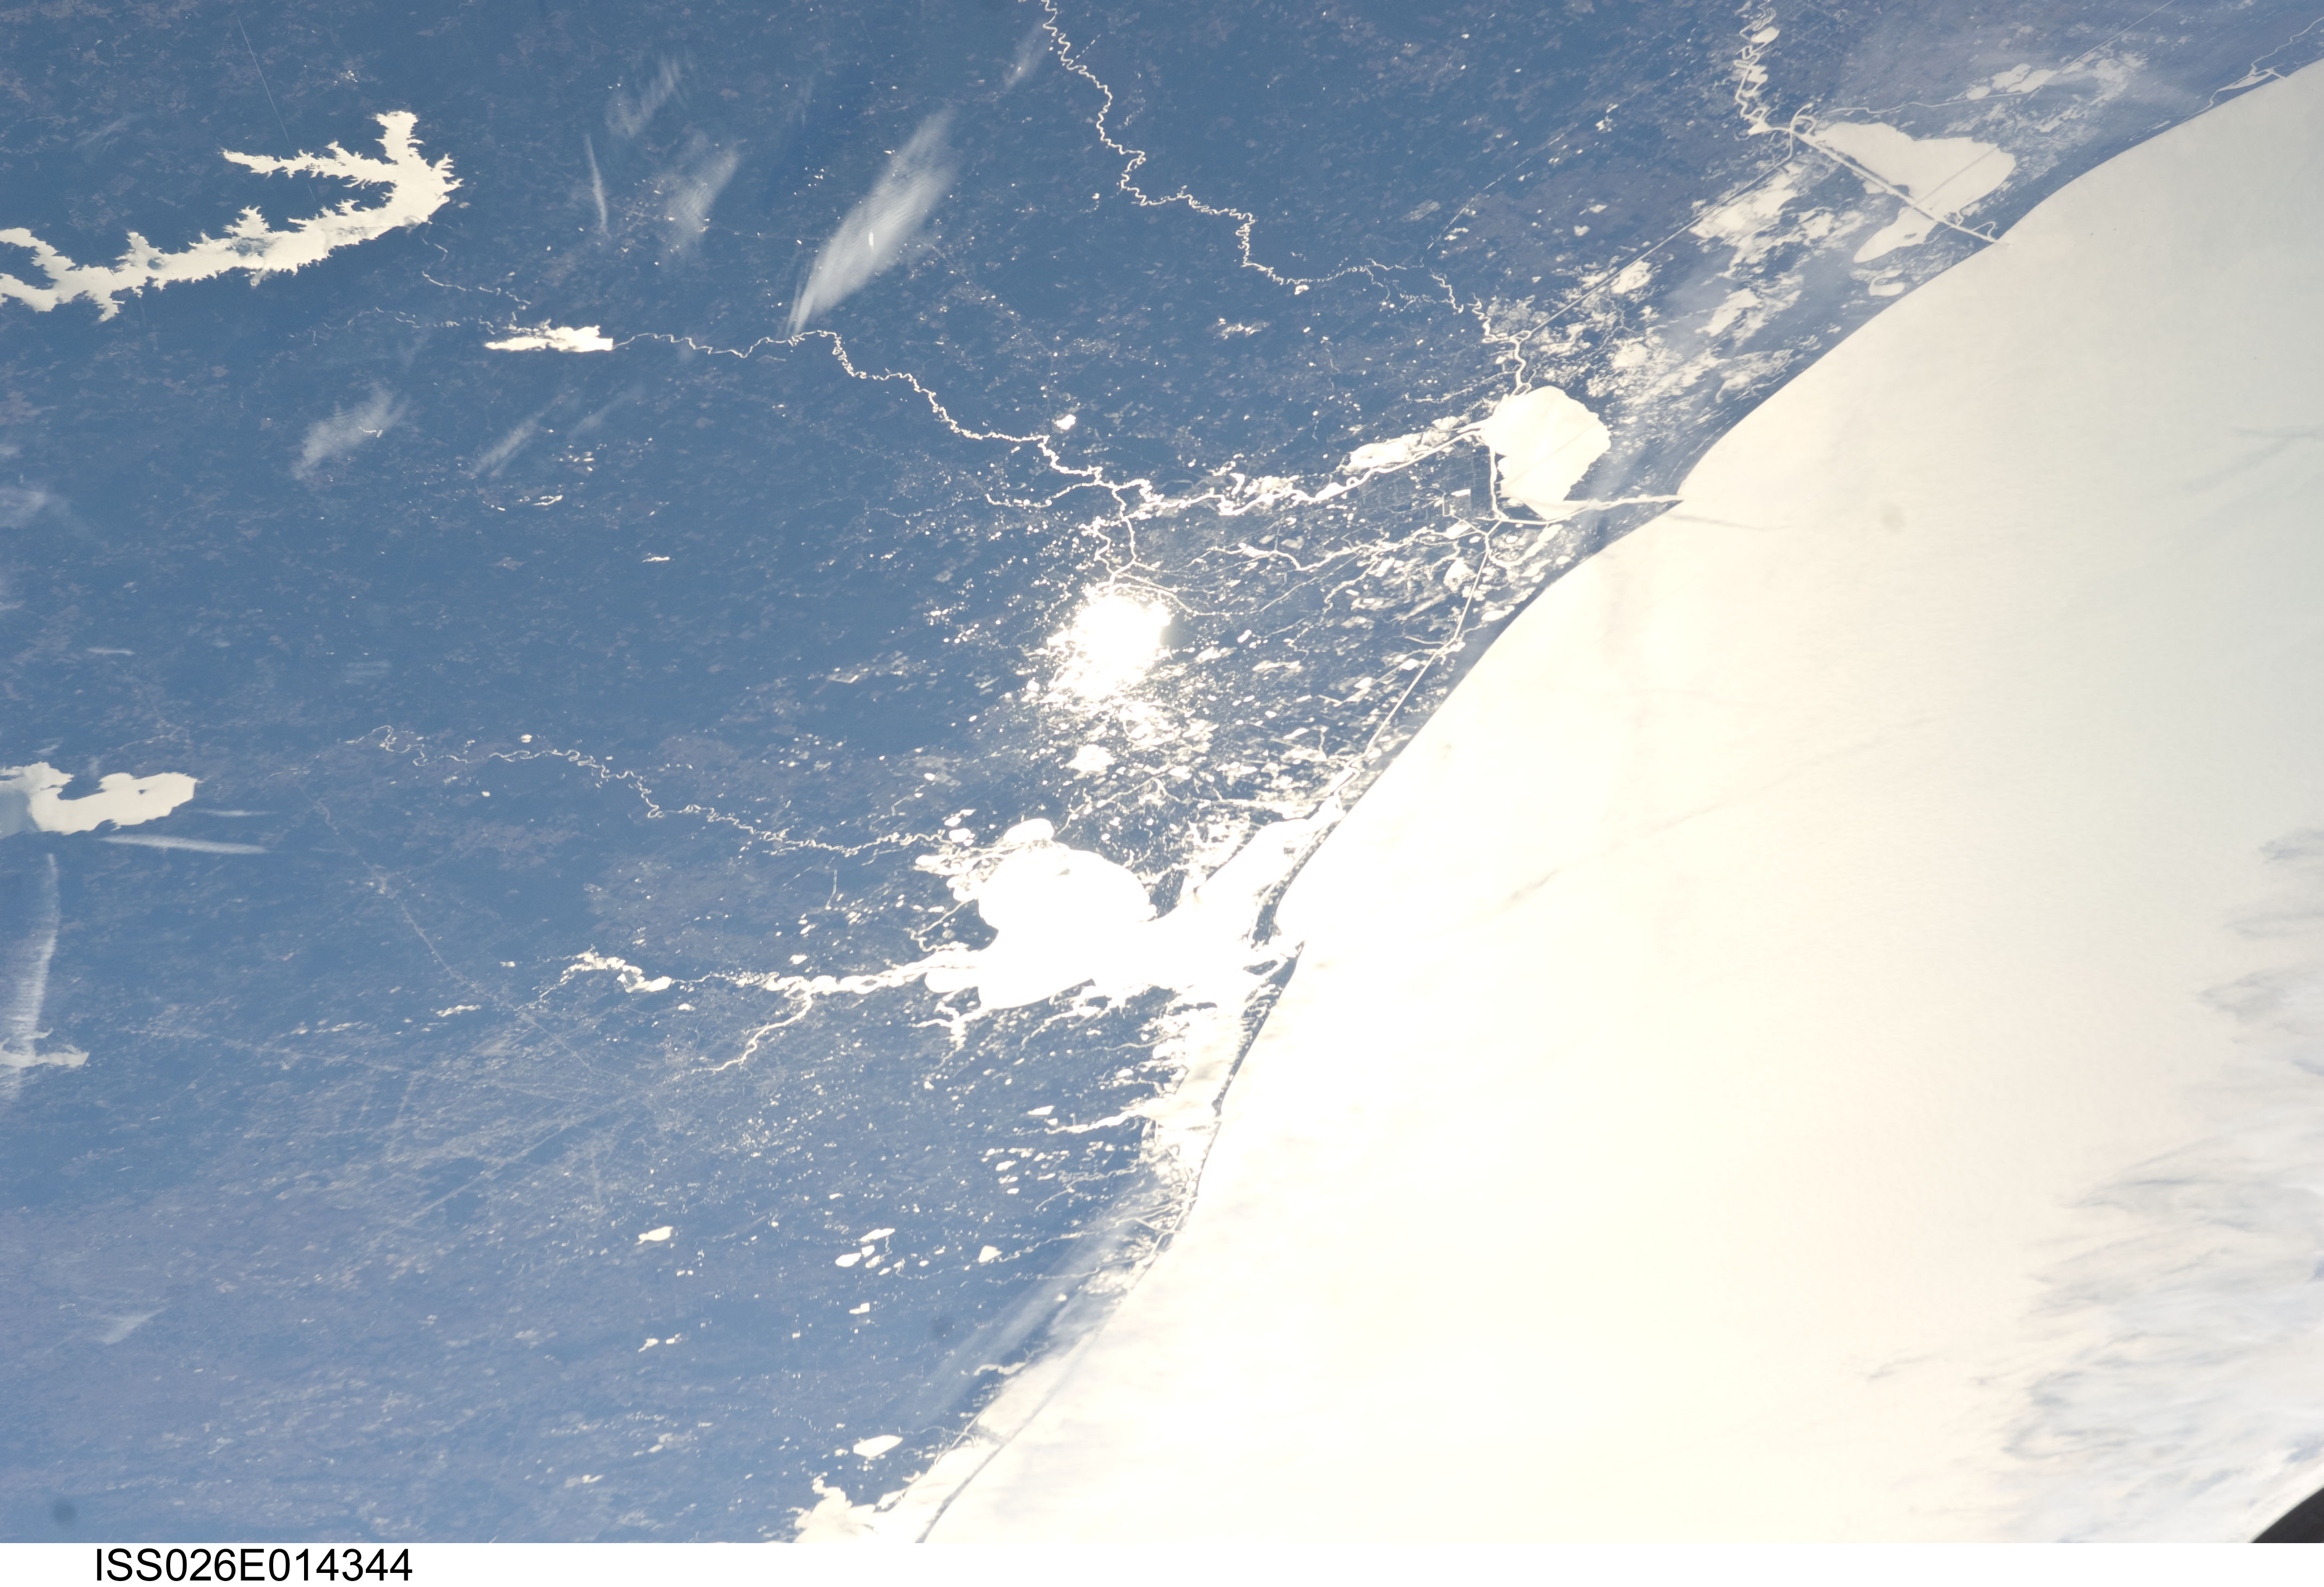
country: USA-TEXAS
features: HOUSTON, GALVESTON BAY, BEAUMONT, PORT ARTHUR, LAKES, RIVERS, SUNGLINT
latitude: 30.0
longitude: -94.5
